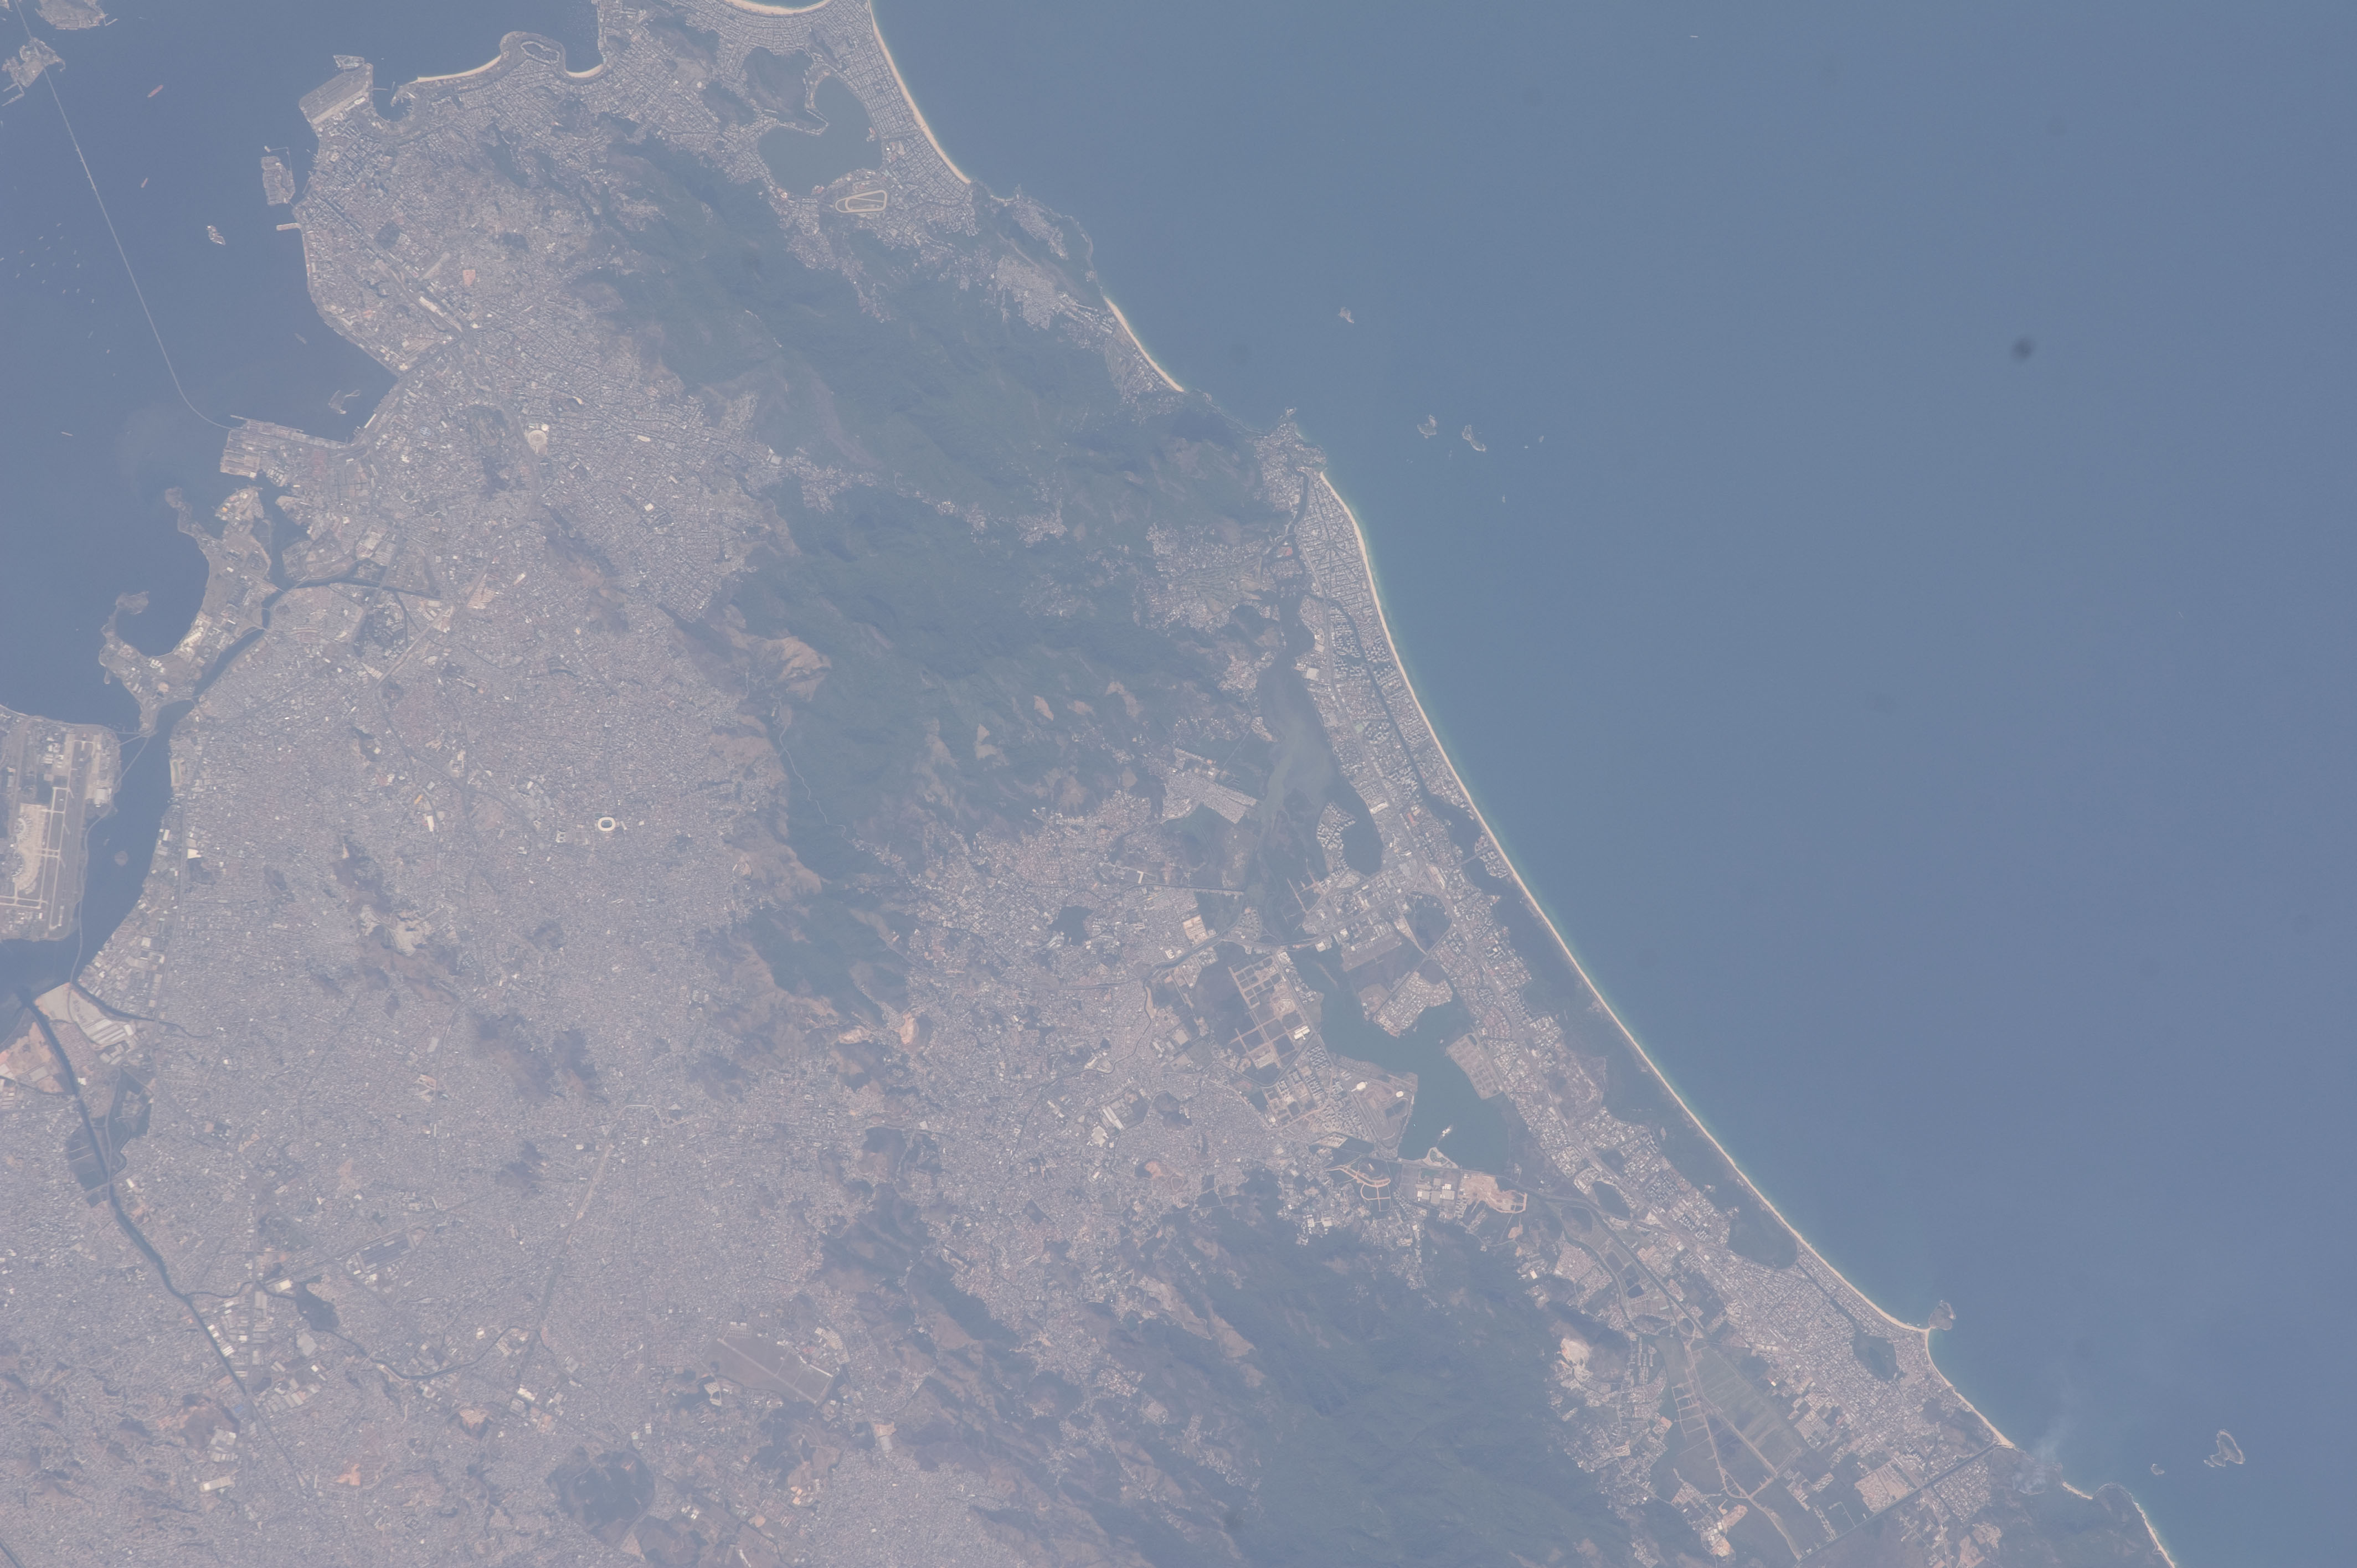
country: BRAZIL
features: SW. RIO DE JANEIRO, ROADS, ATLANTIC O.
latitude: -22.9
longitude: -43.3
